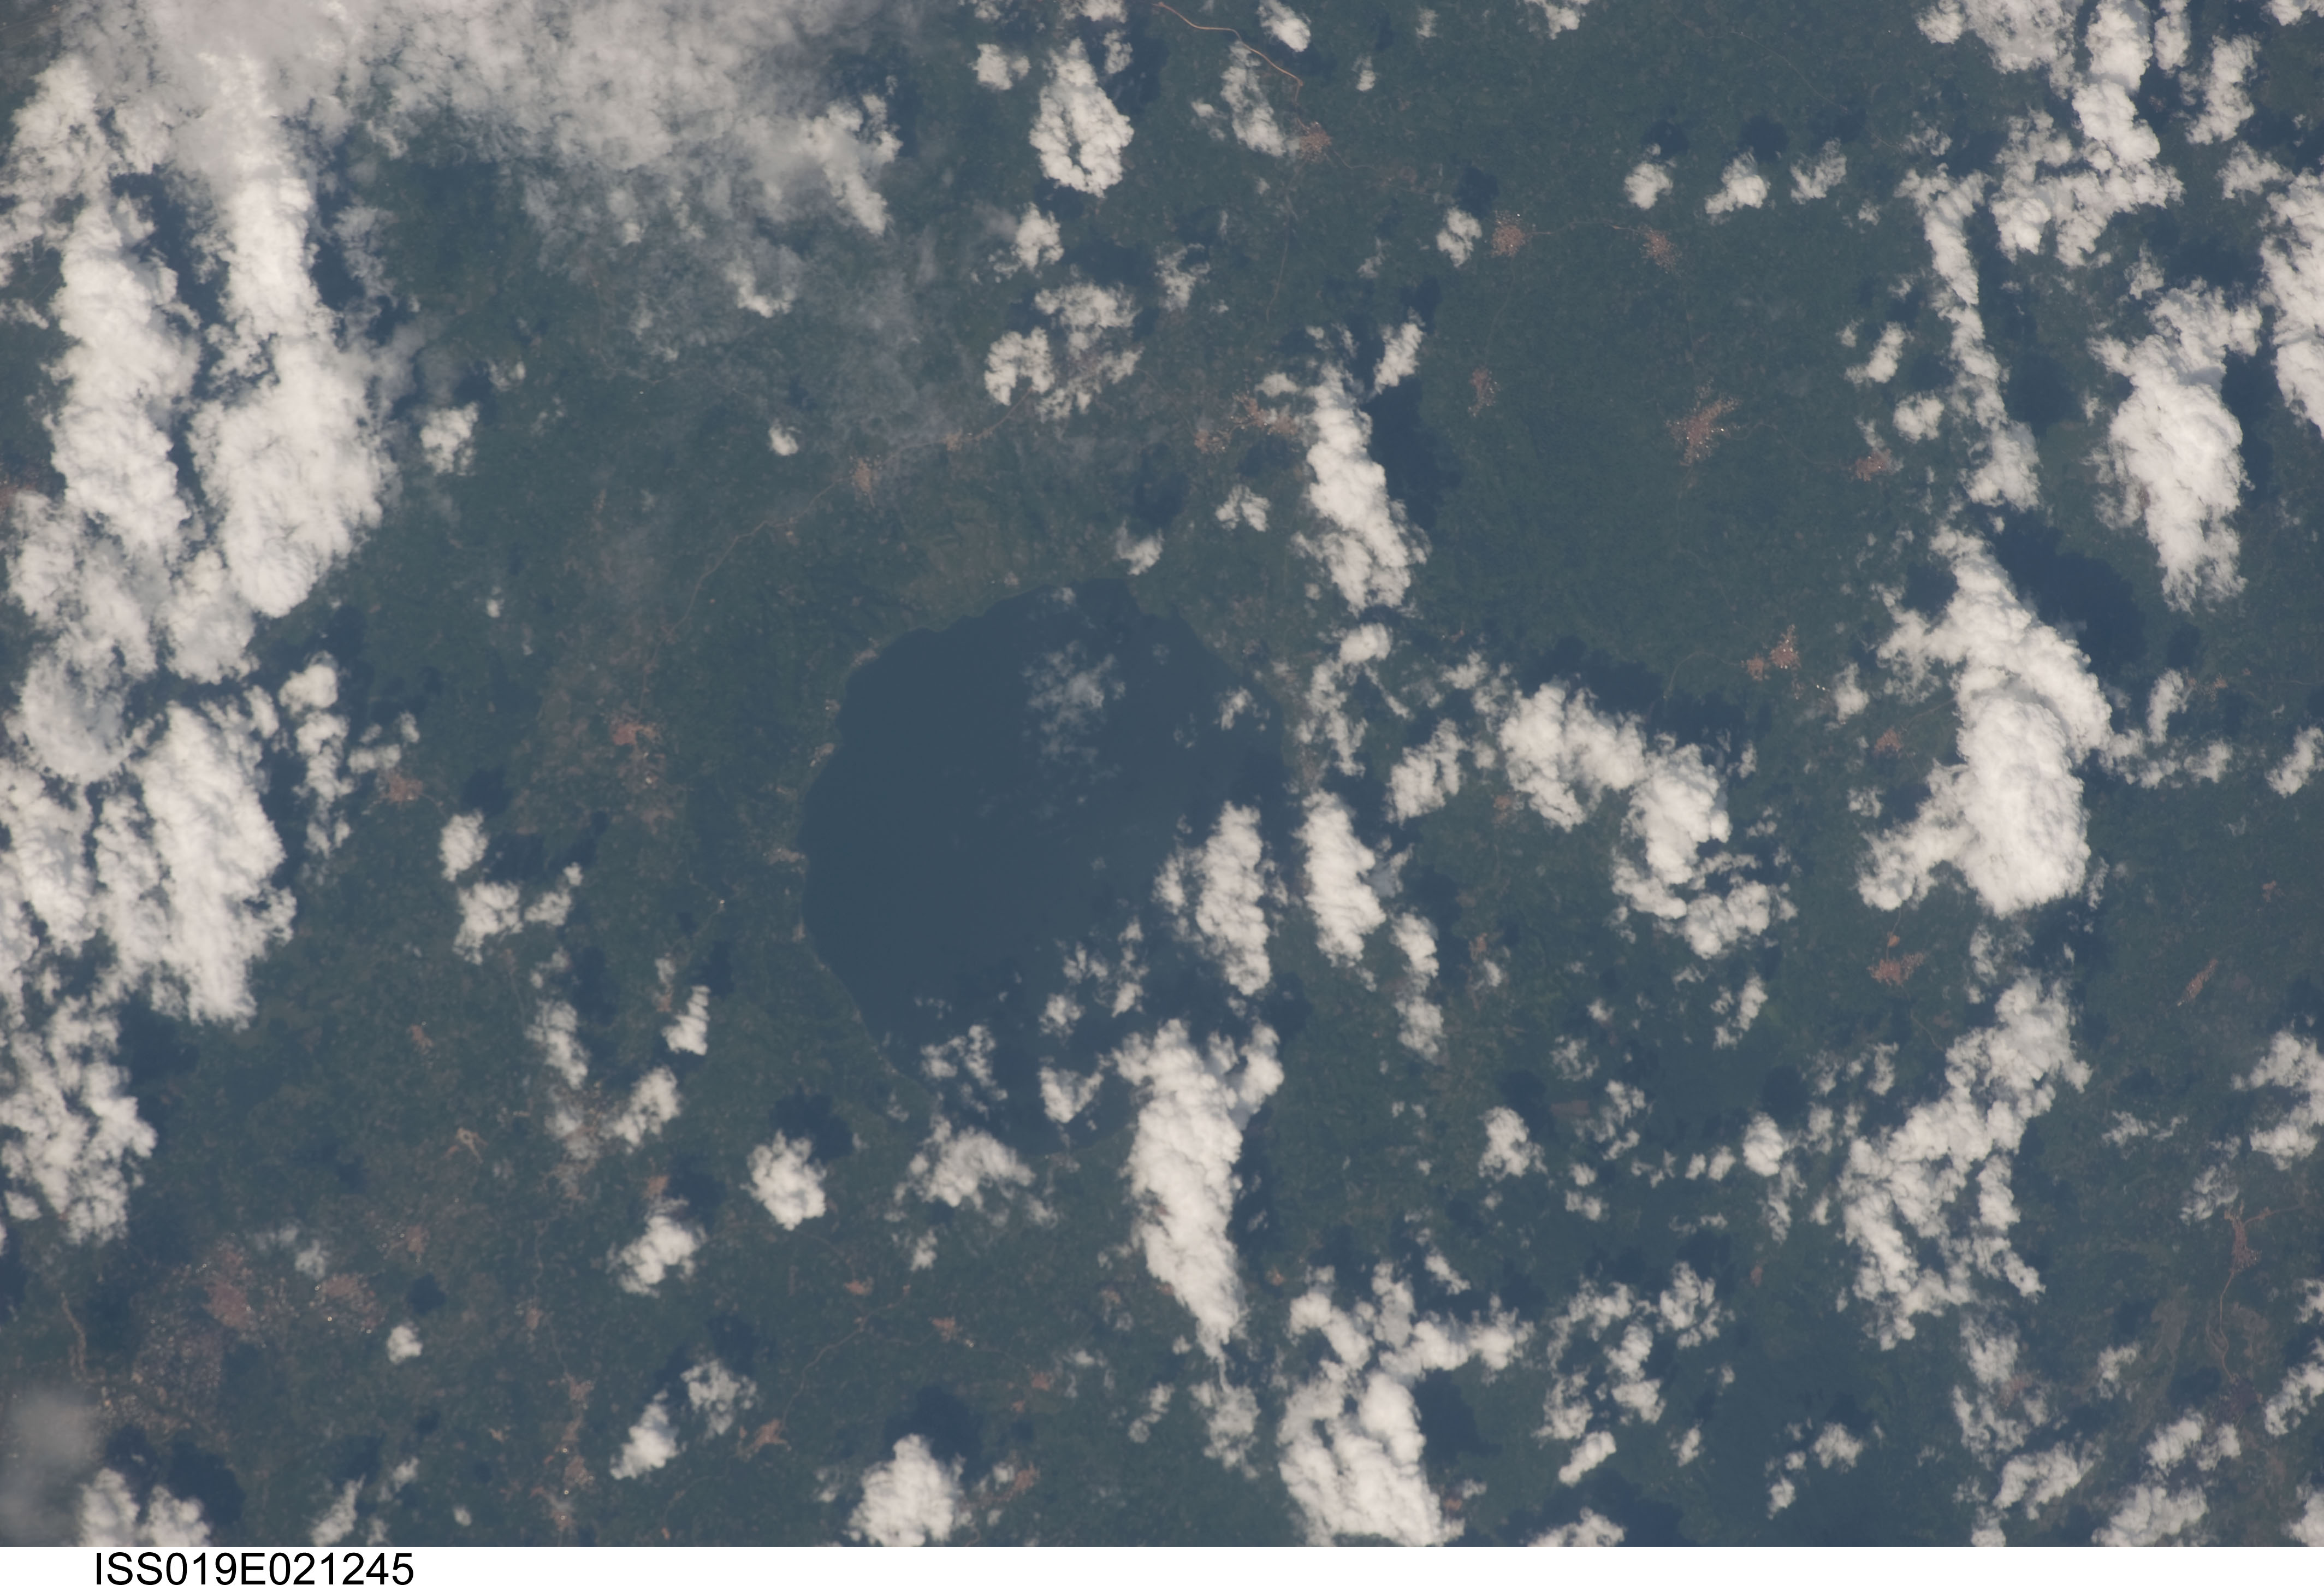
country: GHANA
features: LAKE BOSUMTWI IMPACT CRATER
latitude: 6.5
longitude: -1.4
